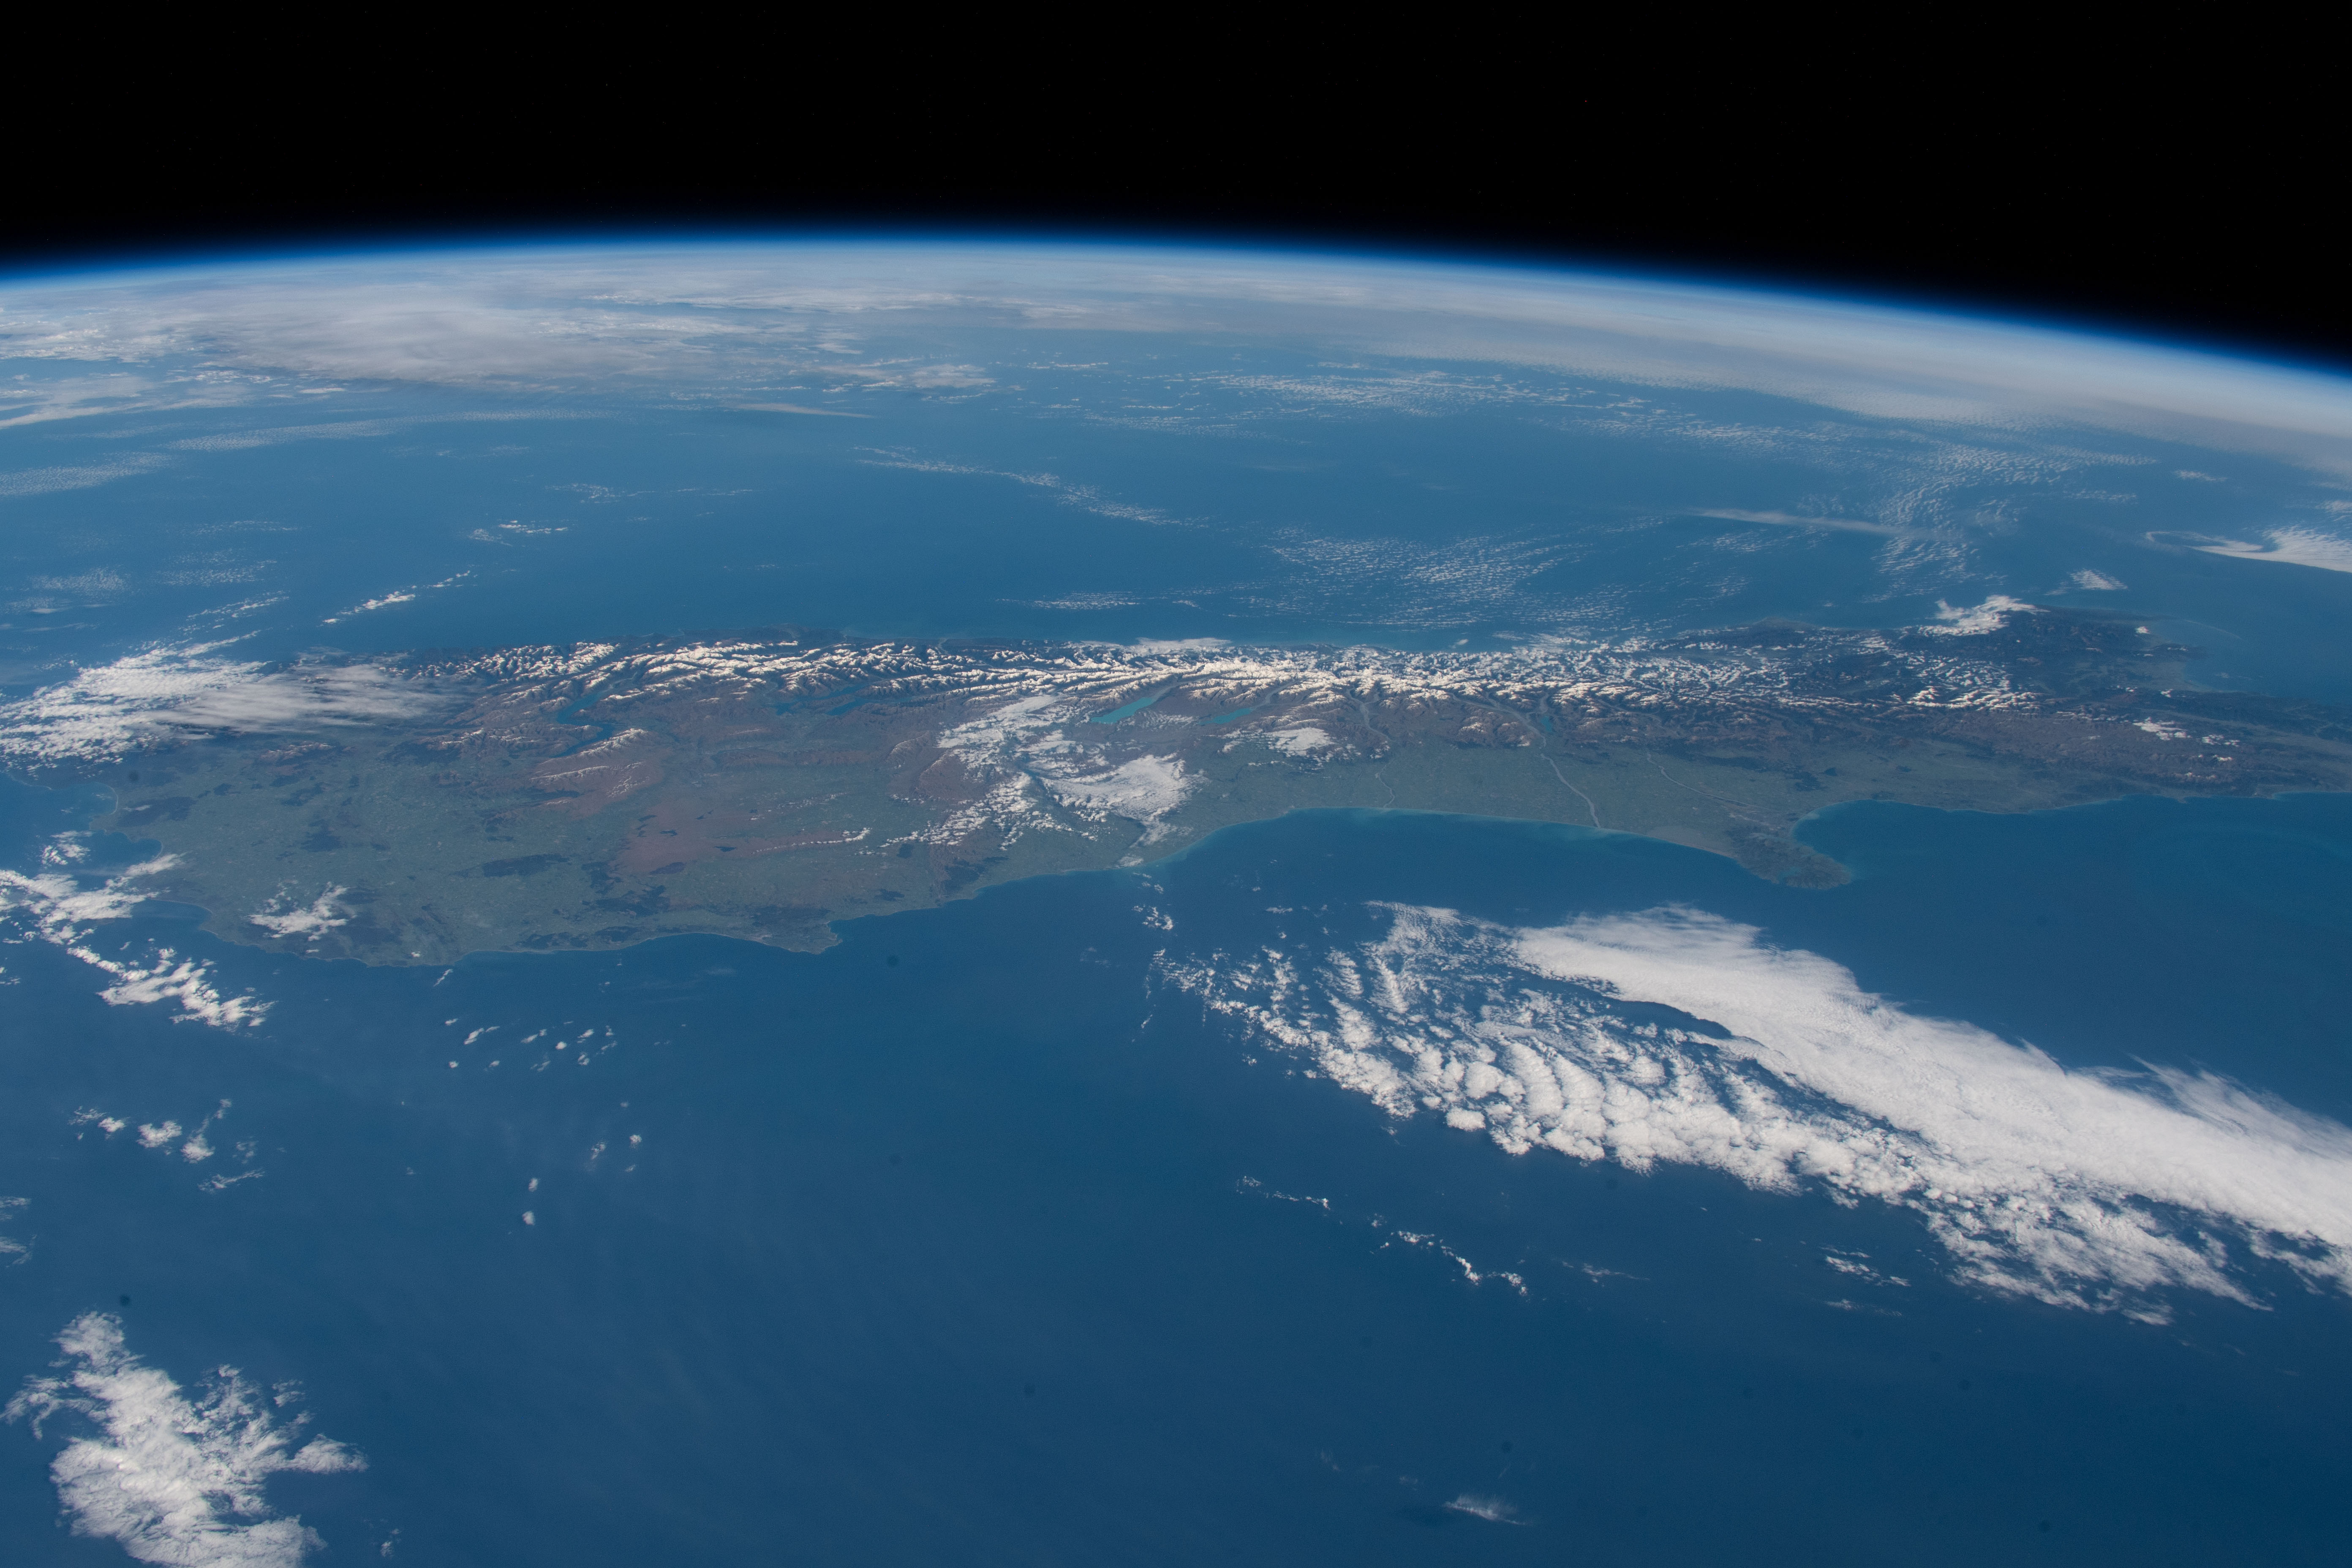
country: NEW ZEALAND-SI
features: NEW ZELAND, SOUTH ISLAND, SOUTHERN ALPS MOUNTAINS
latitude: -44.0
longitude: 170.5
